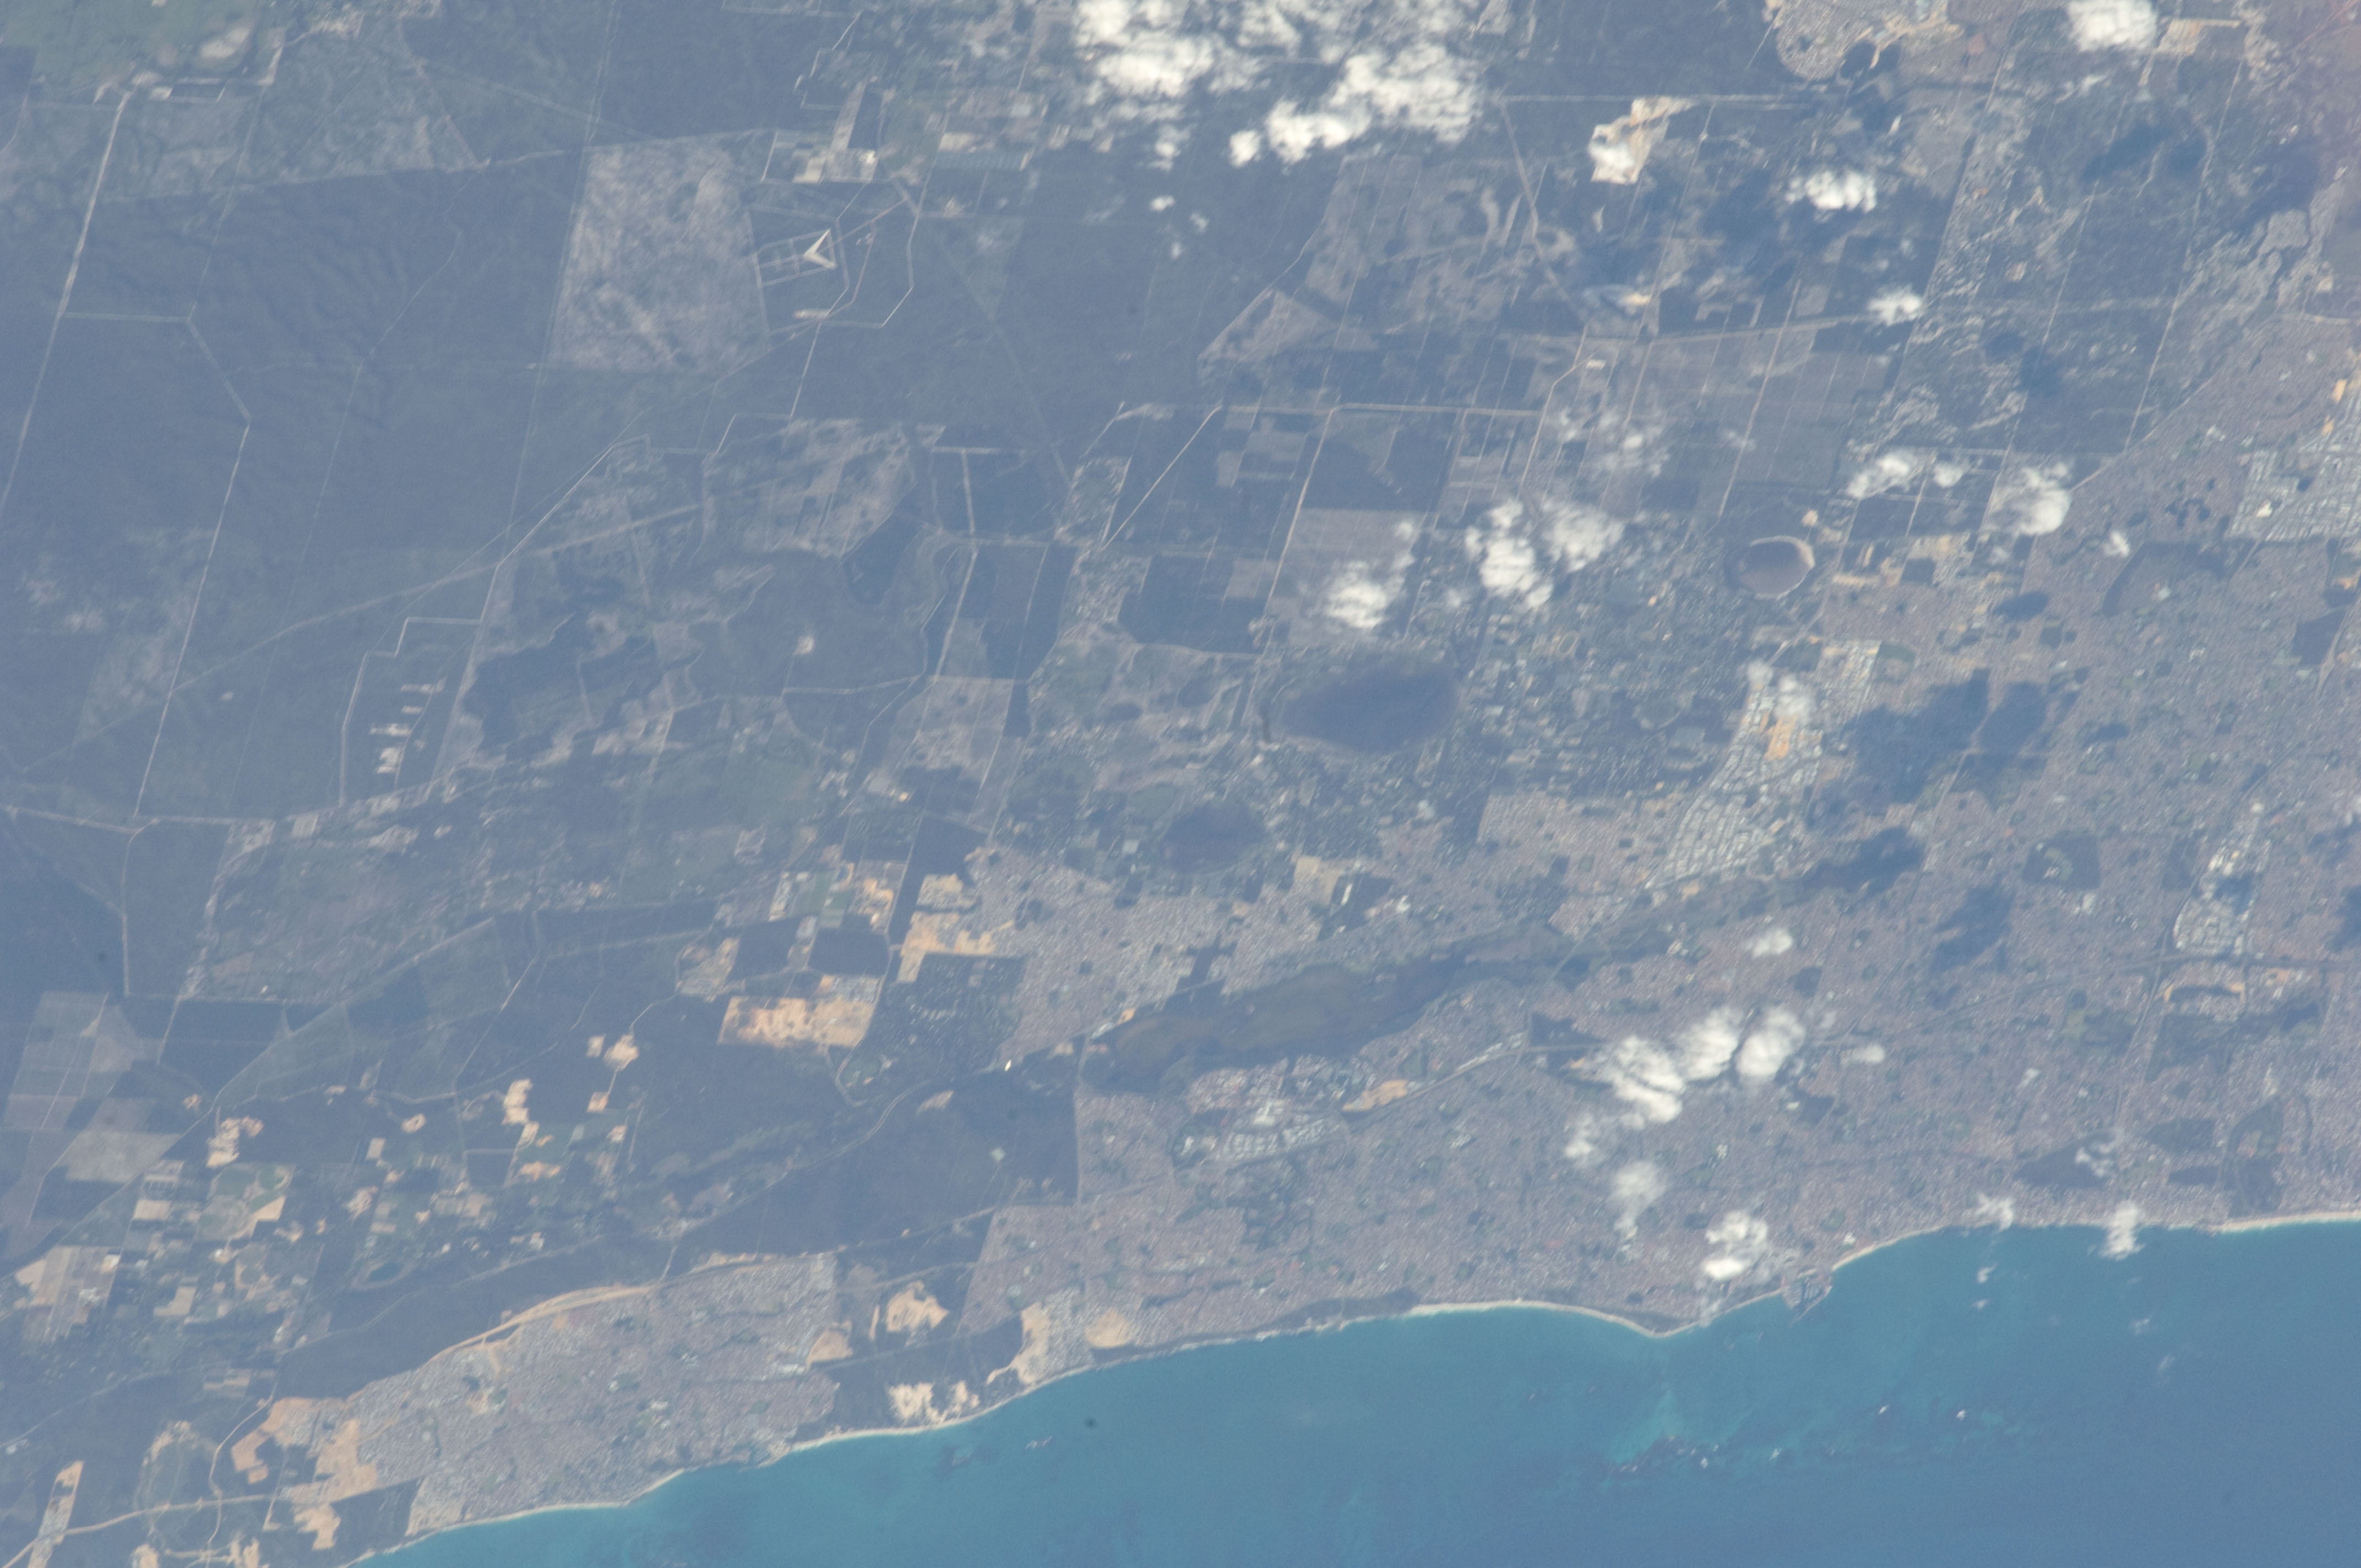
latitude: -31.7
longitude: 115.8
